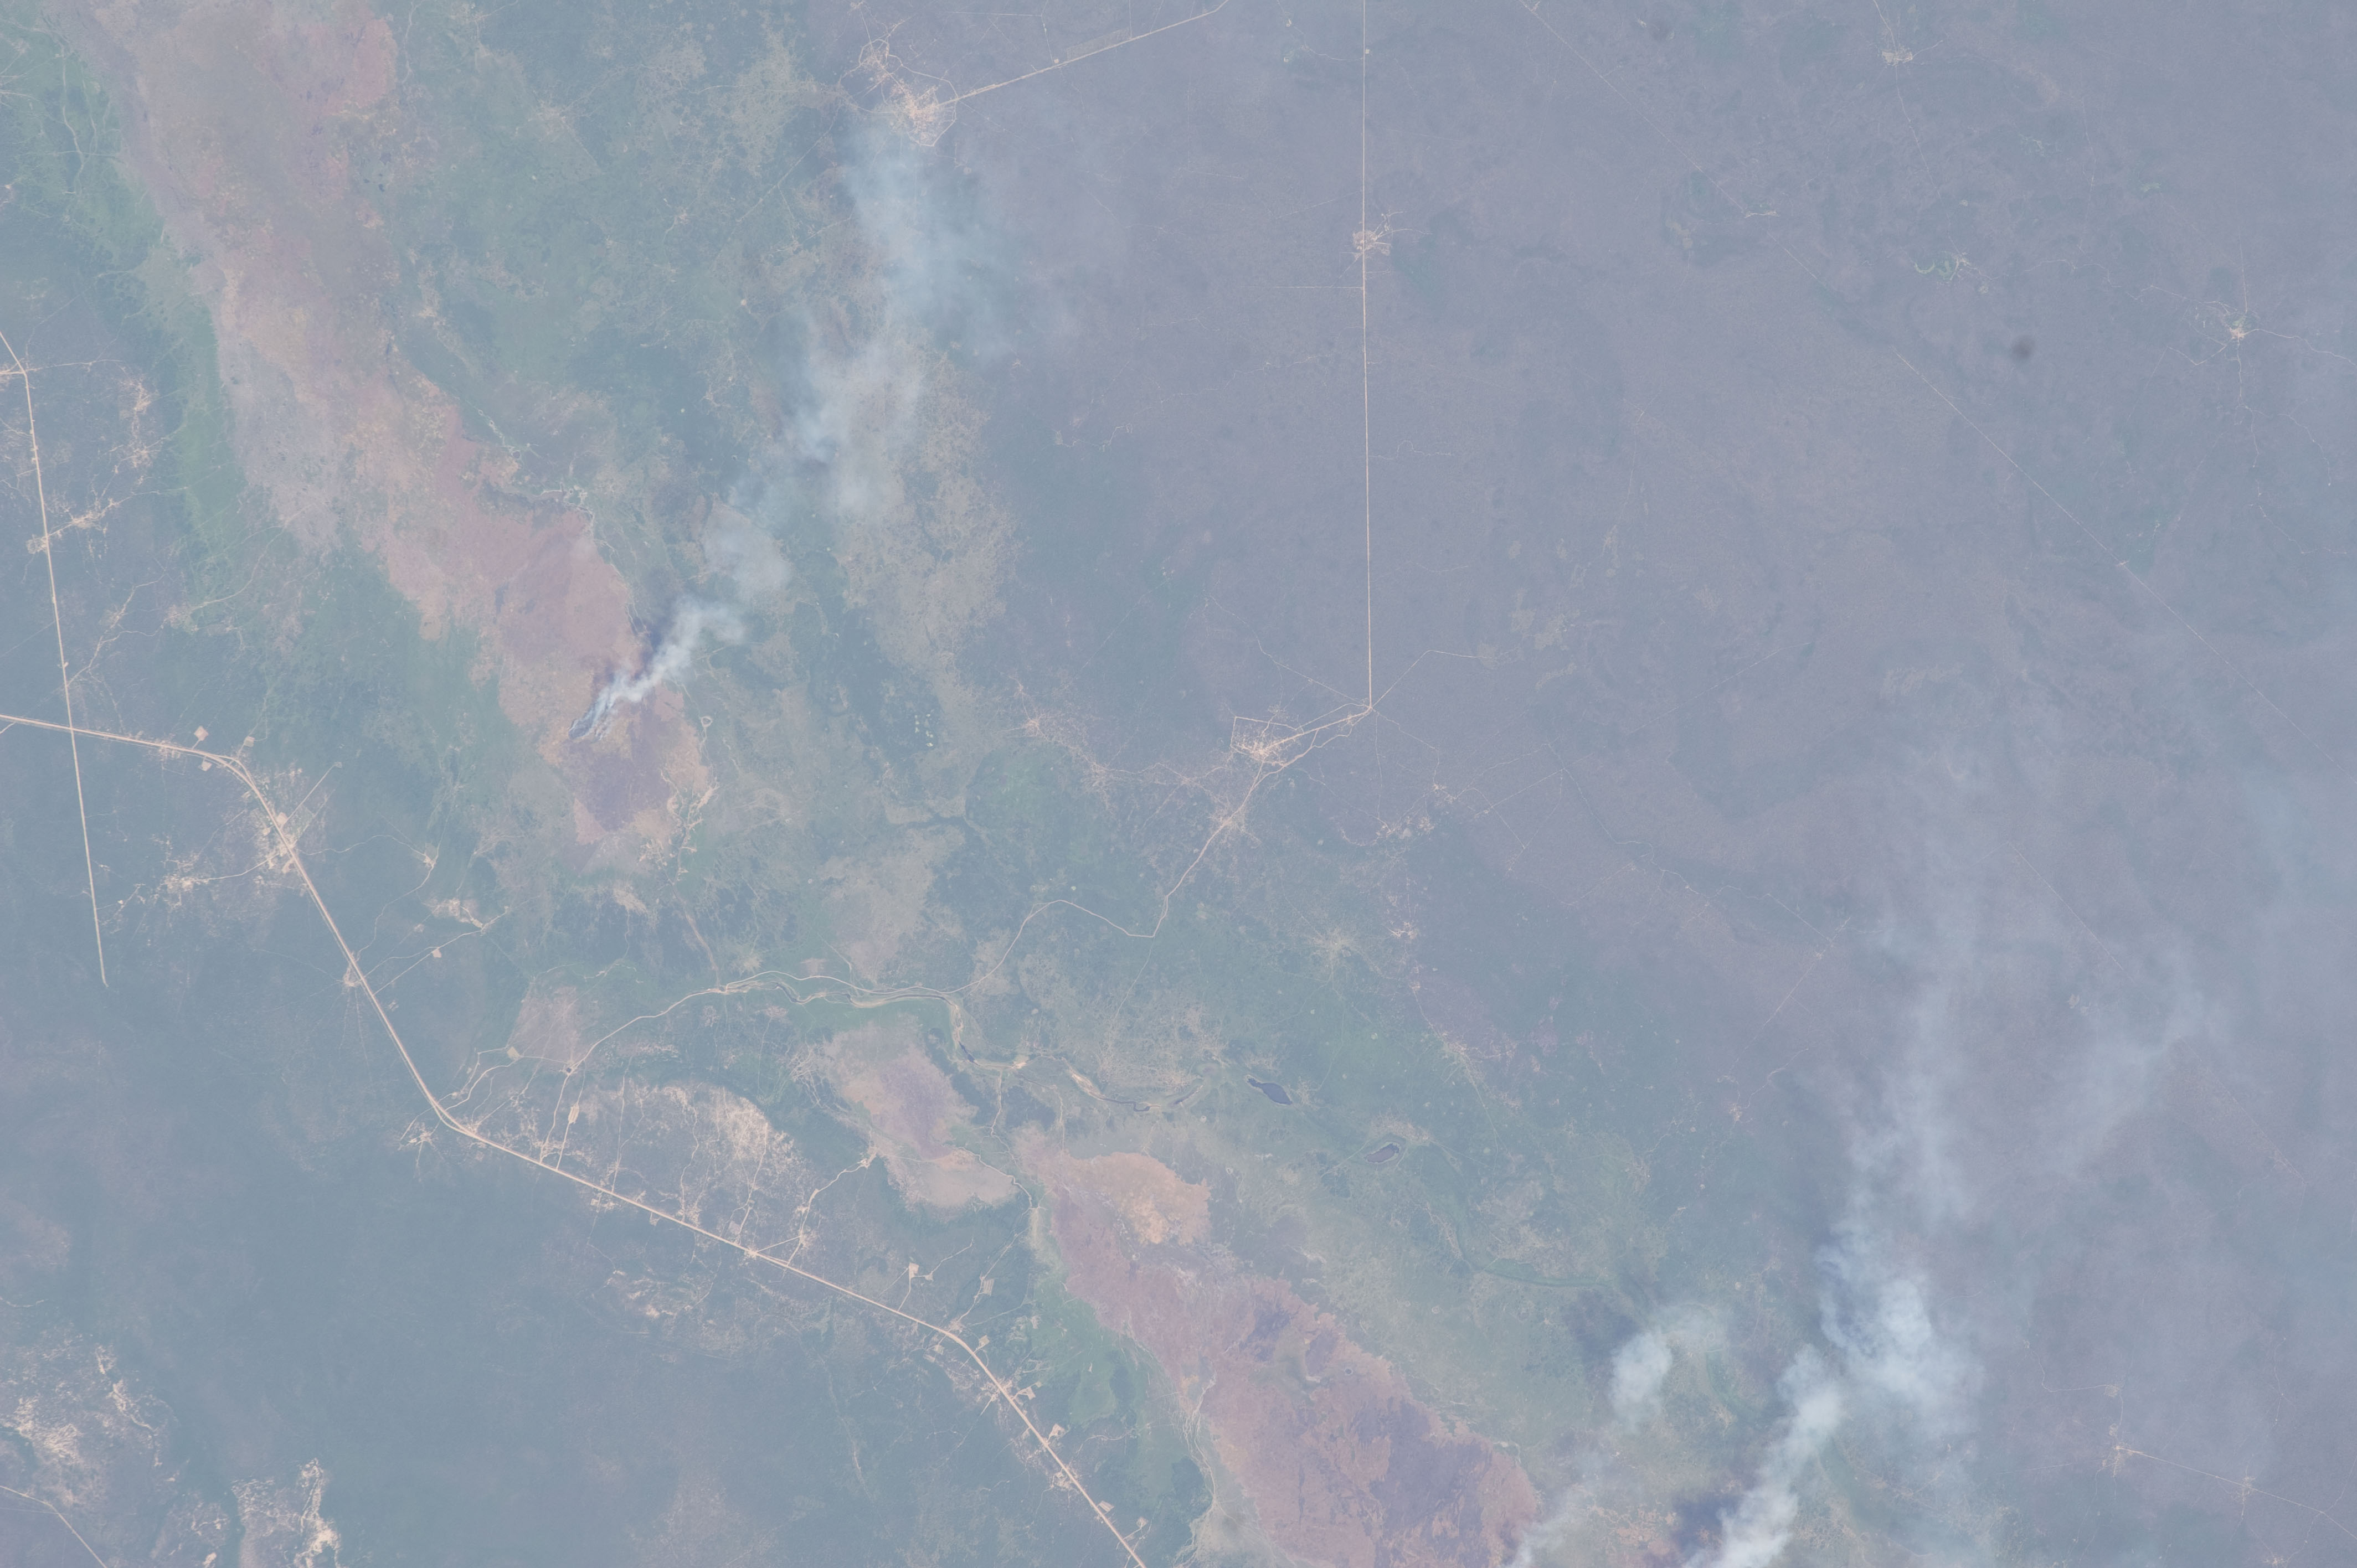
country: ARGENTINA
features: PILCOMAYO R., WETLANDS, ROADS, FIRES
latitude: -23.9
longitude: -61.0
